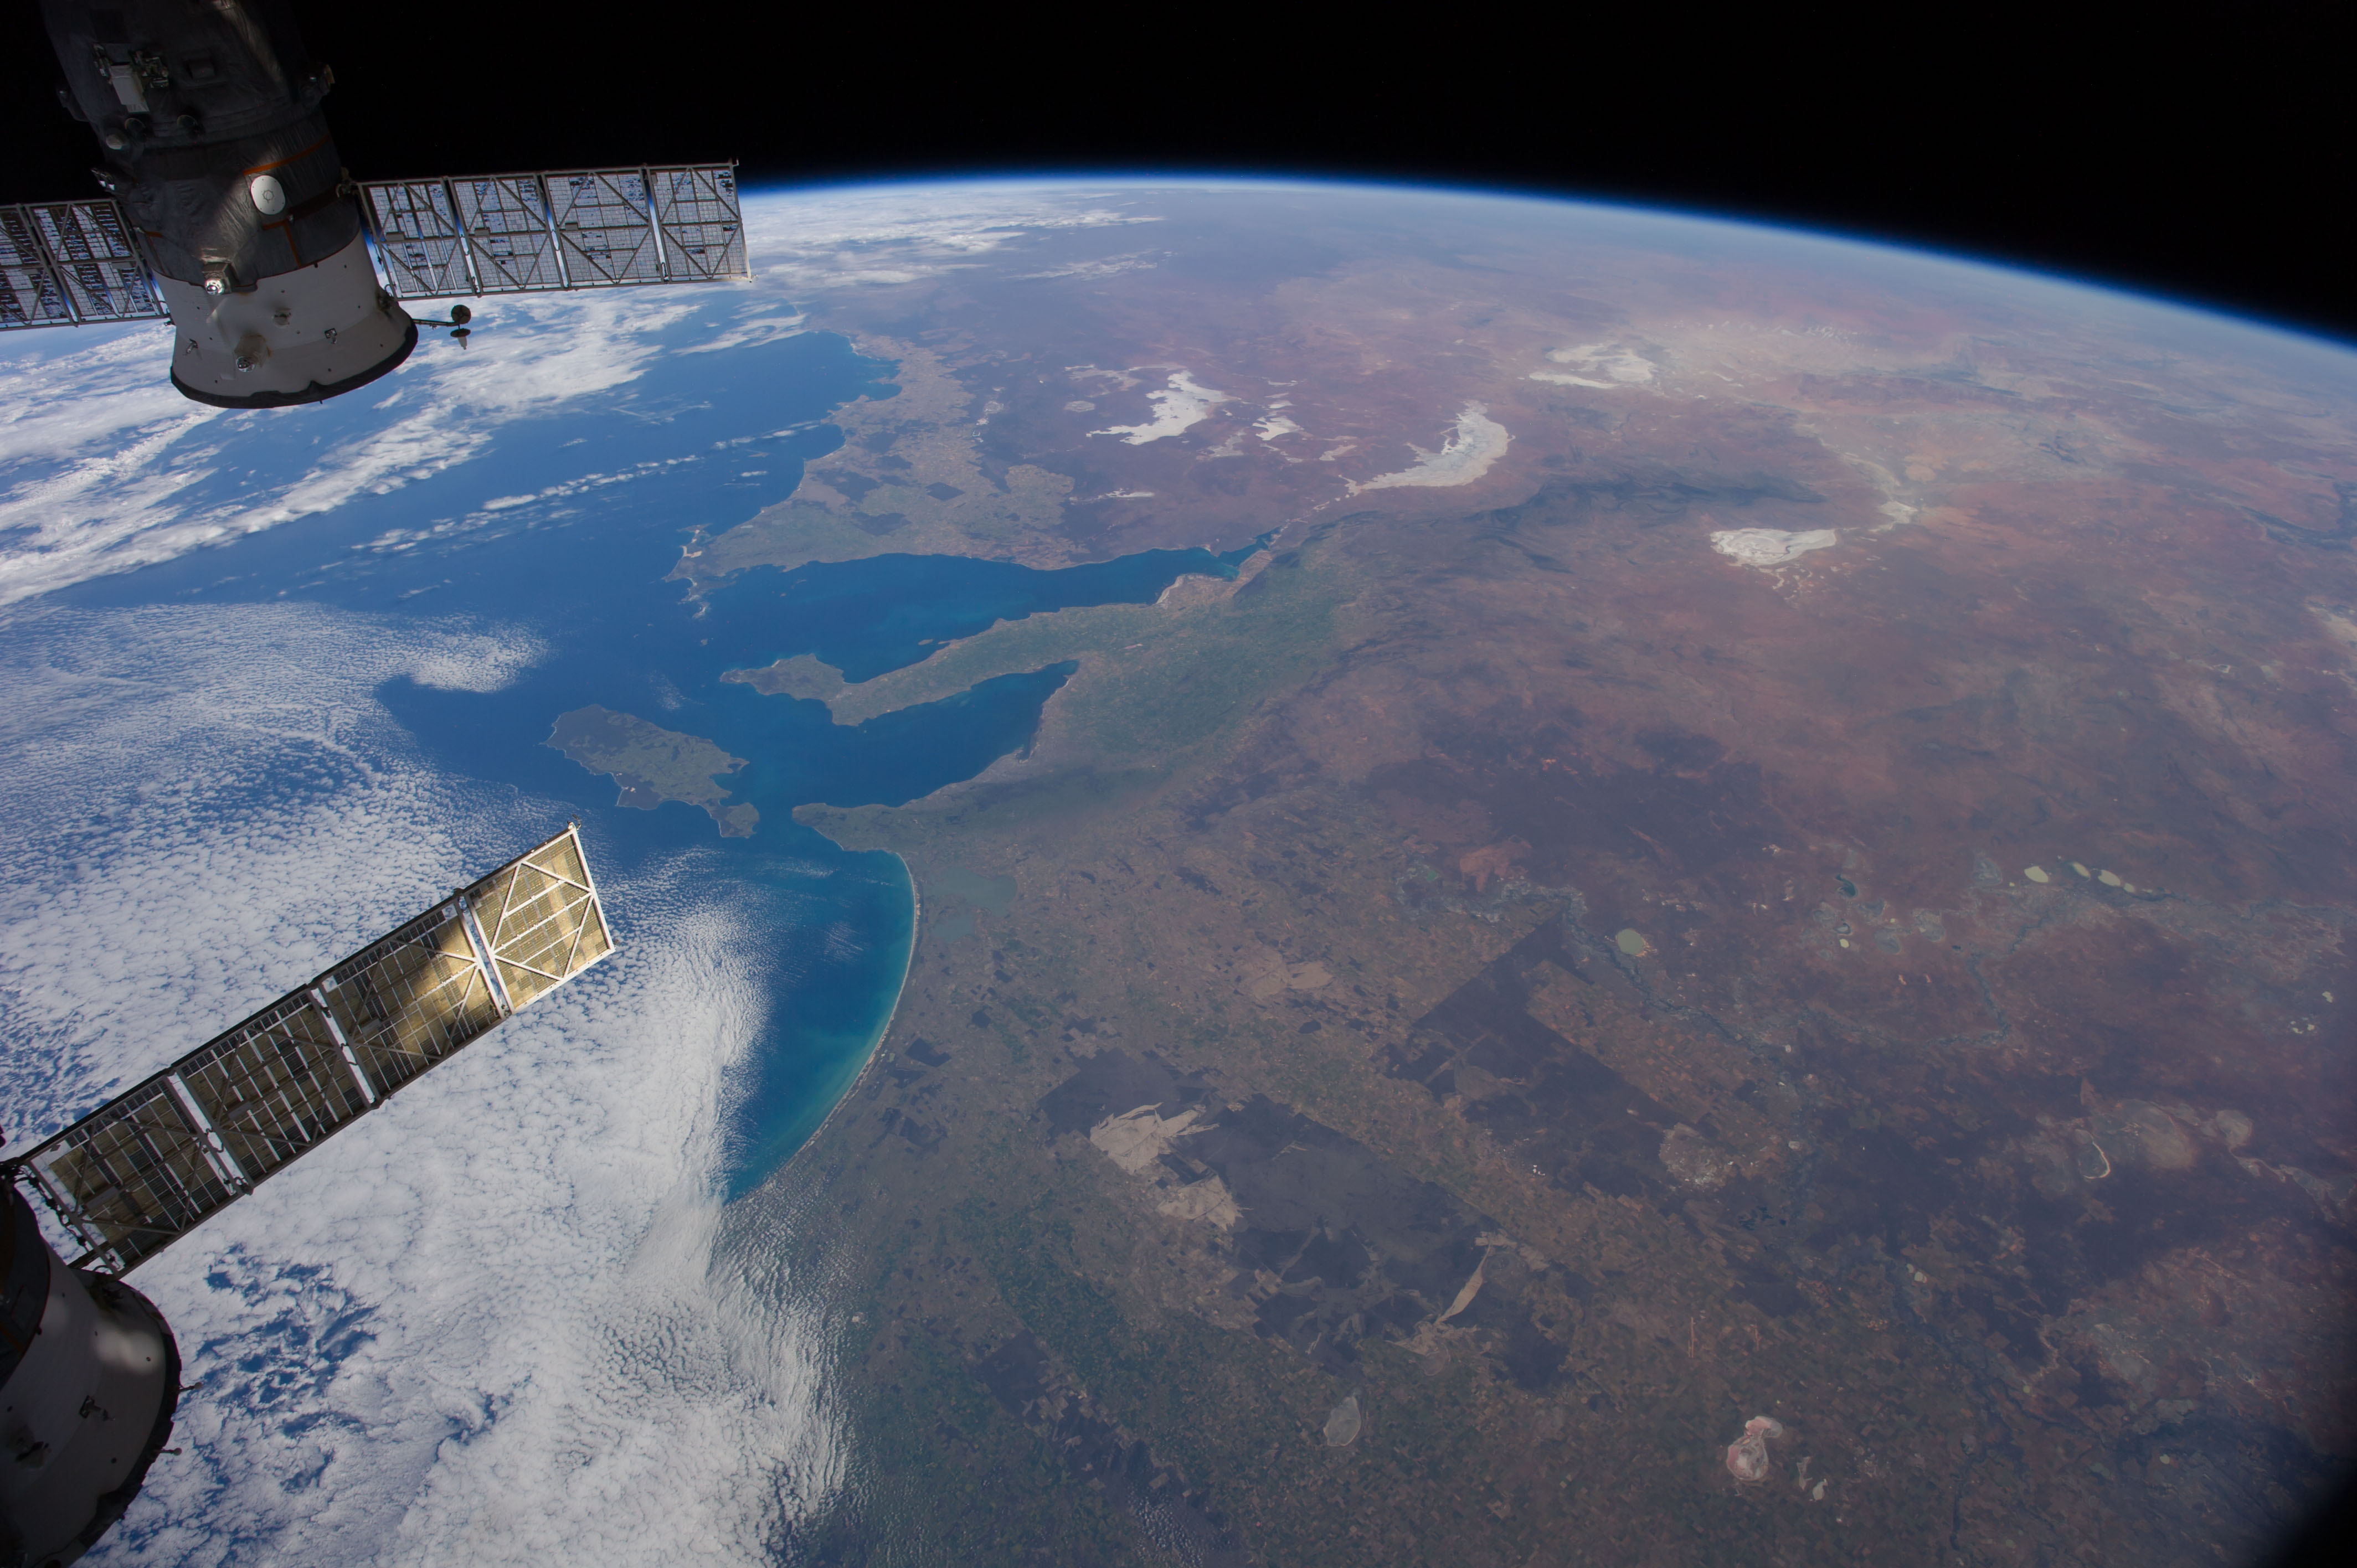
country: AUSTRALIA-SA
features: FLINDERS RA., L. TORRENS, L. FROME, L. GAIRDNER, L. EYRE, STRZELECKI DES., MURRAY R., SPENCER G., G. ST VINCENT, KANGAROO I., INDIAN O.
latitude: -35.0
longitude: 139.0
